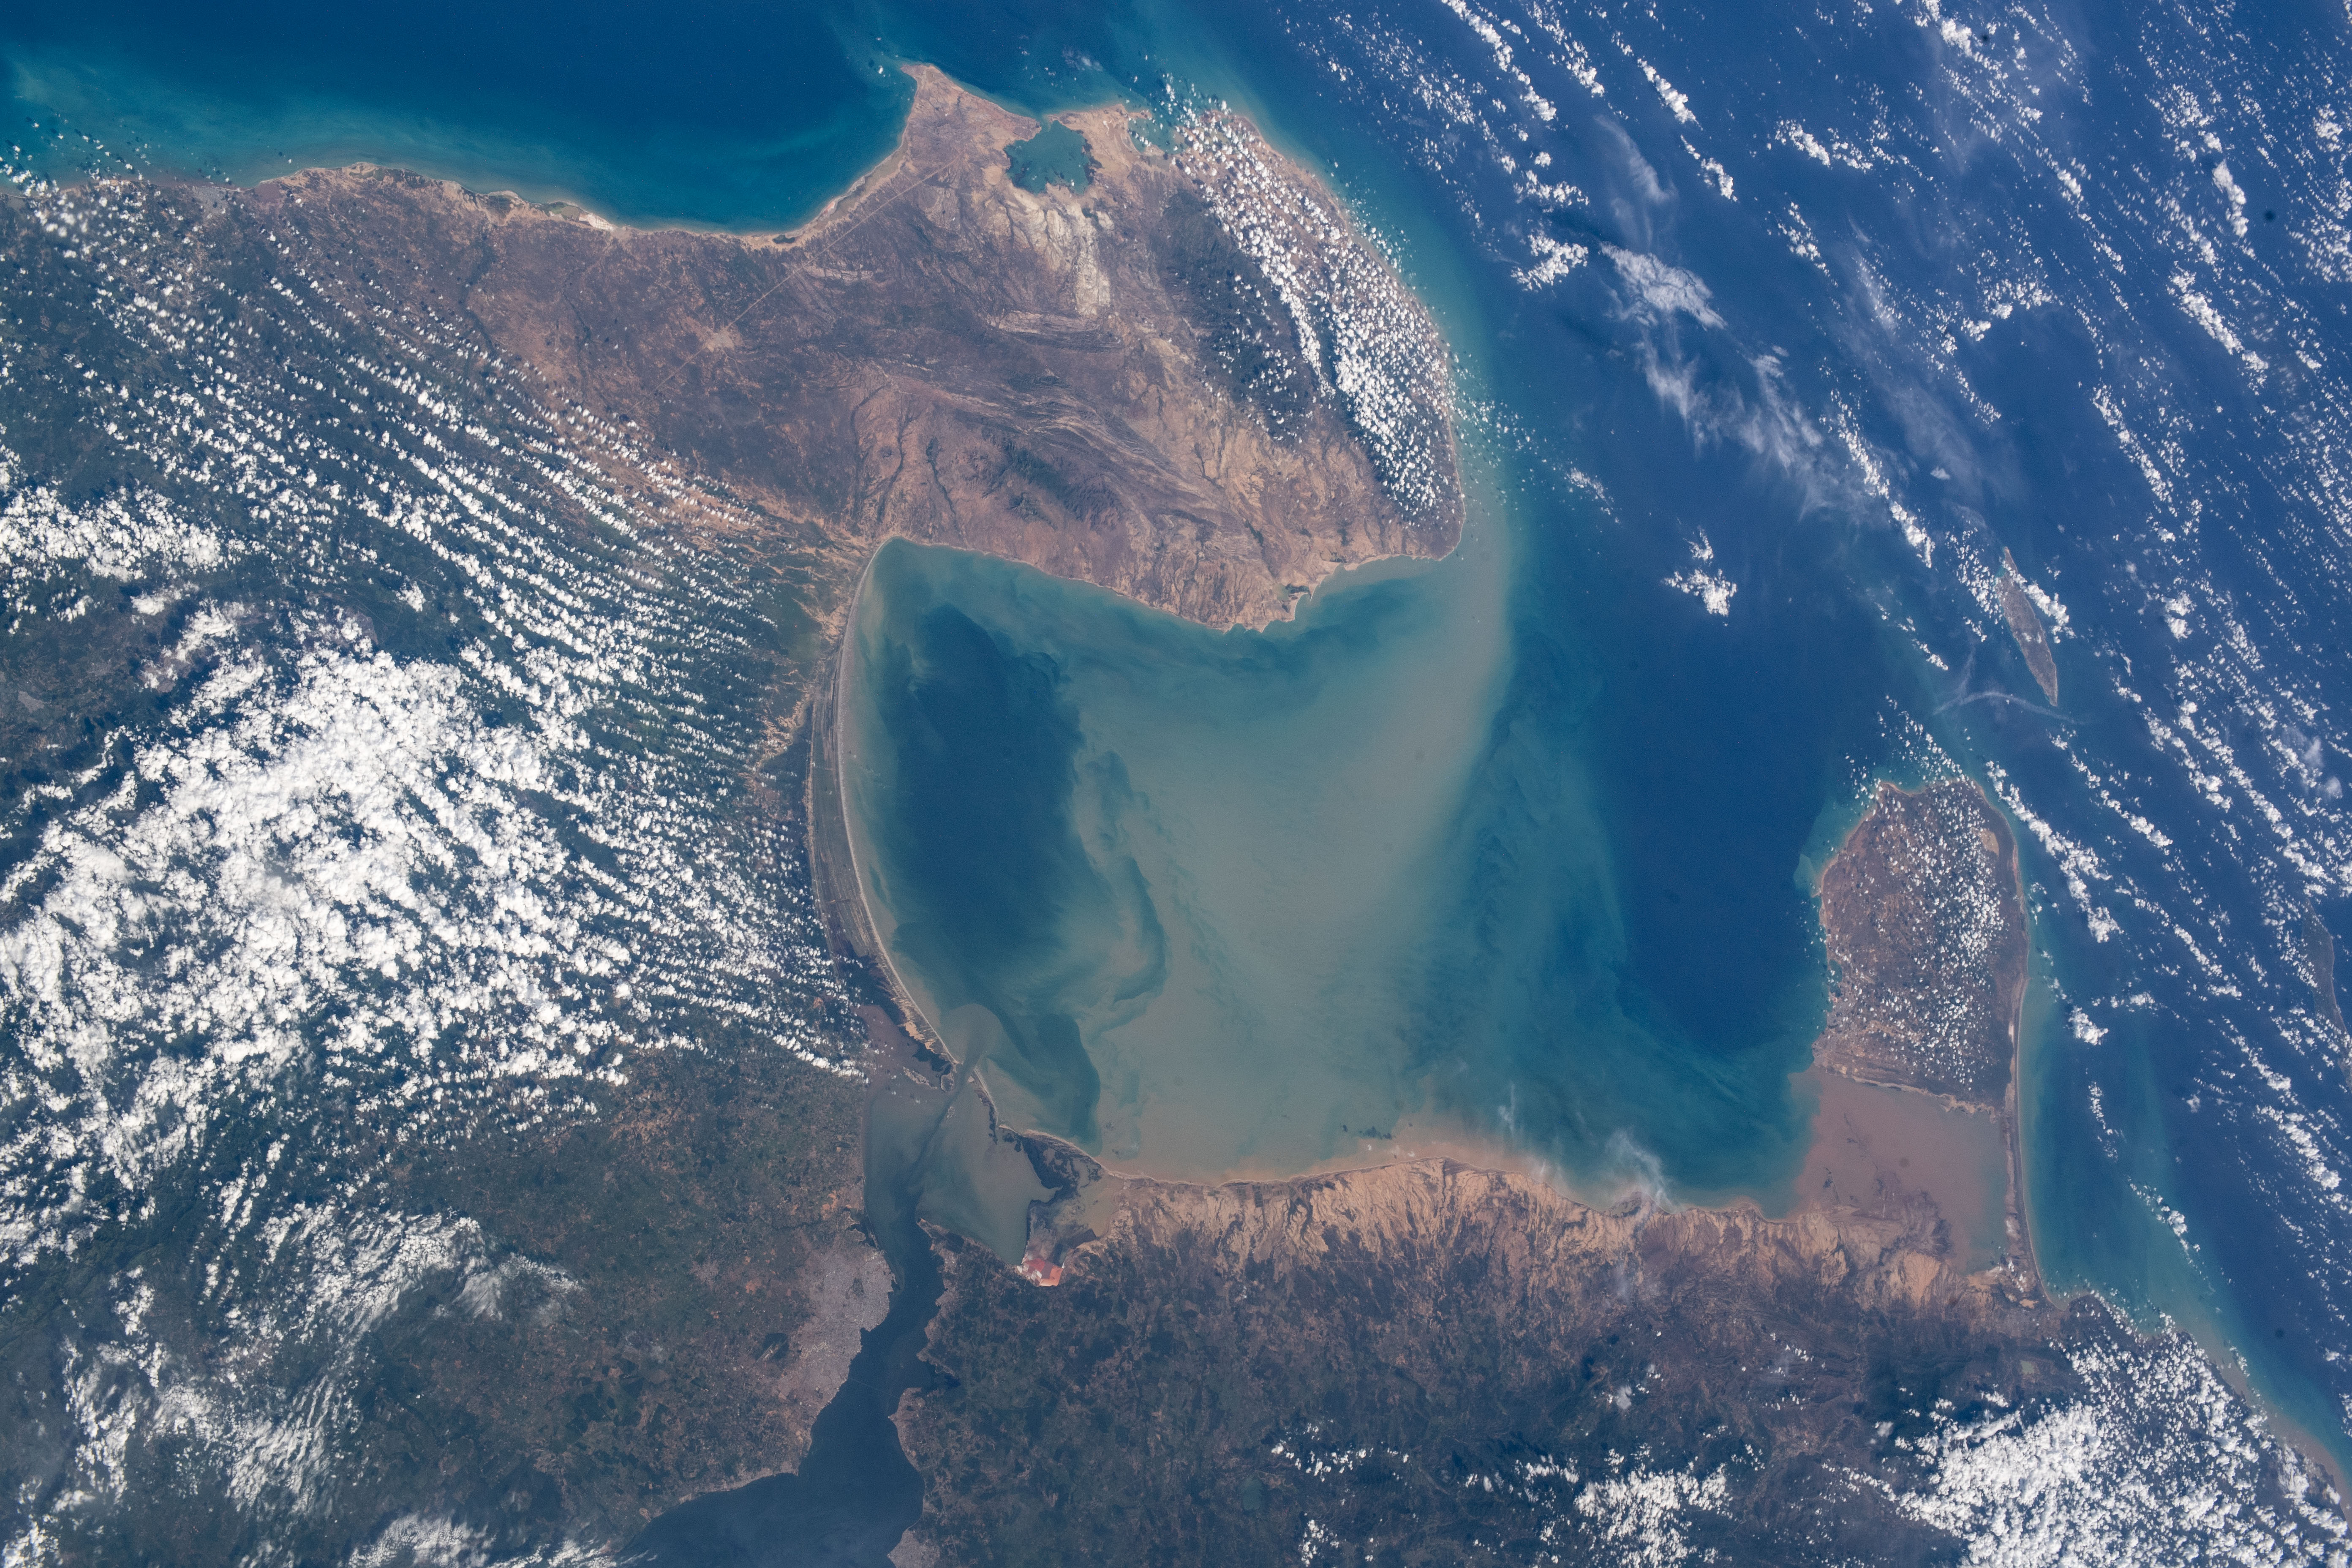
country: VENEZUELA
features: GULF OF VENEAUELA, LAKE MARACAIBO
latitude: 11.5
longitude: -71.0
